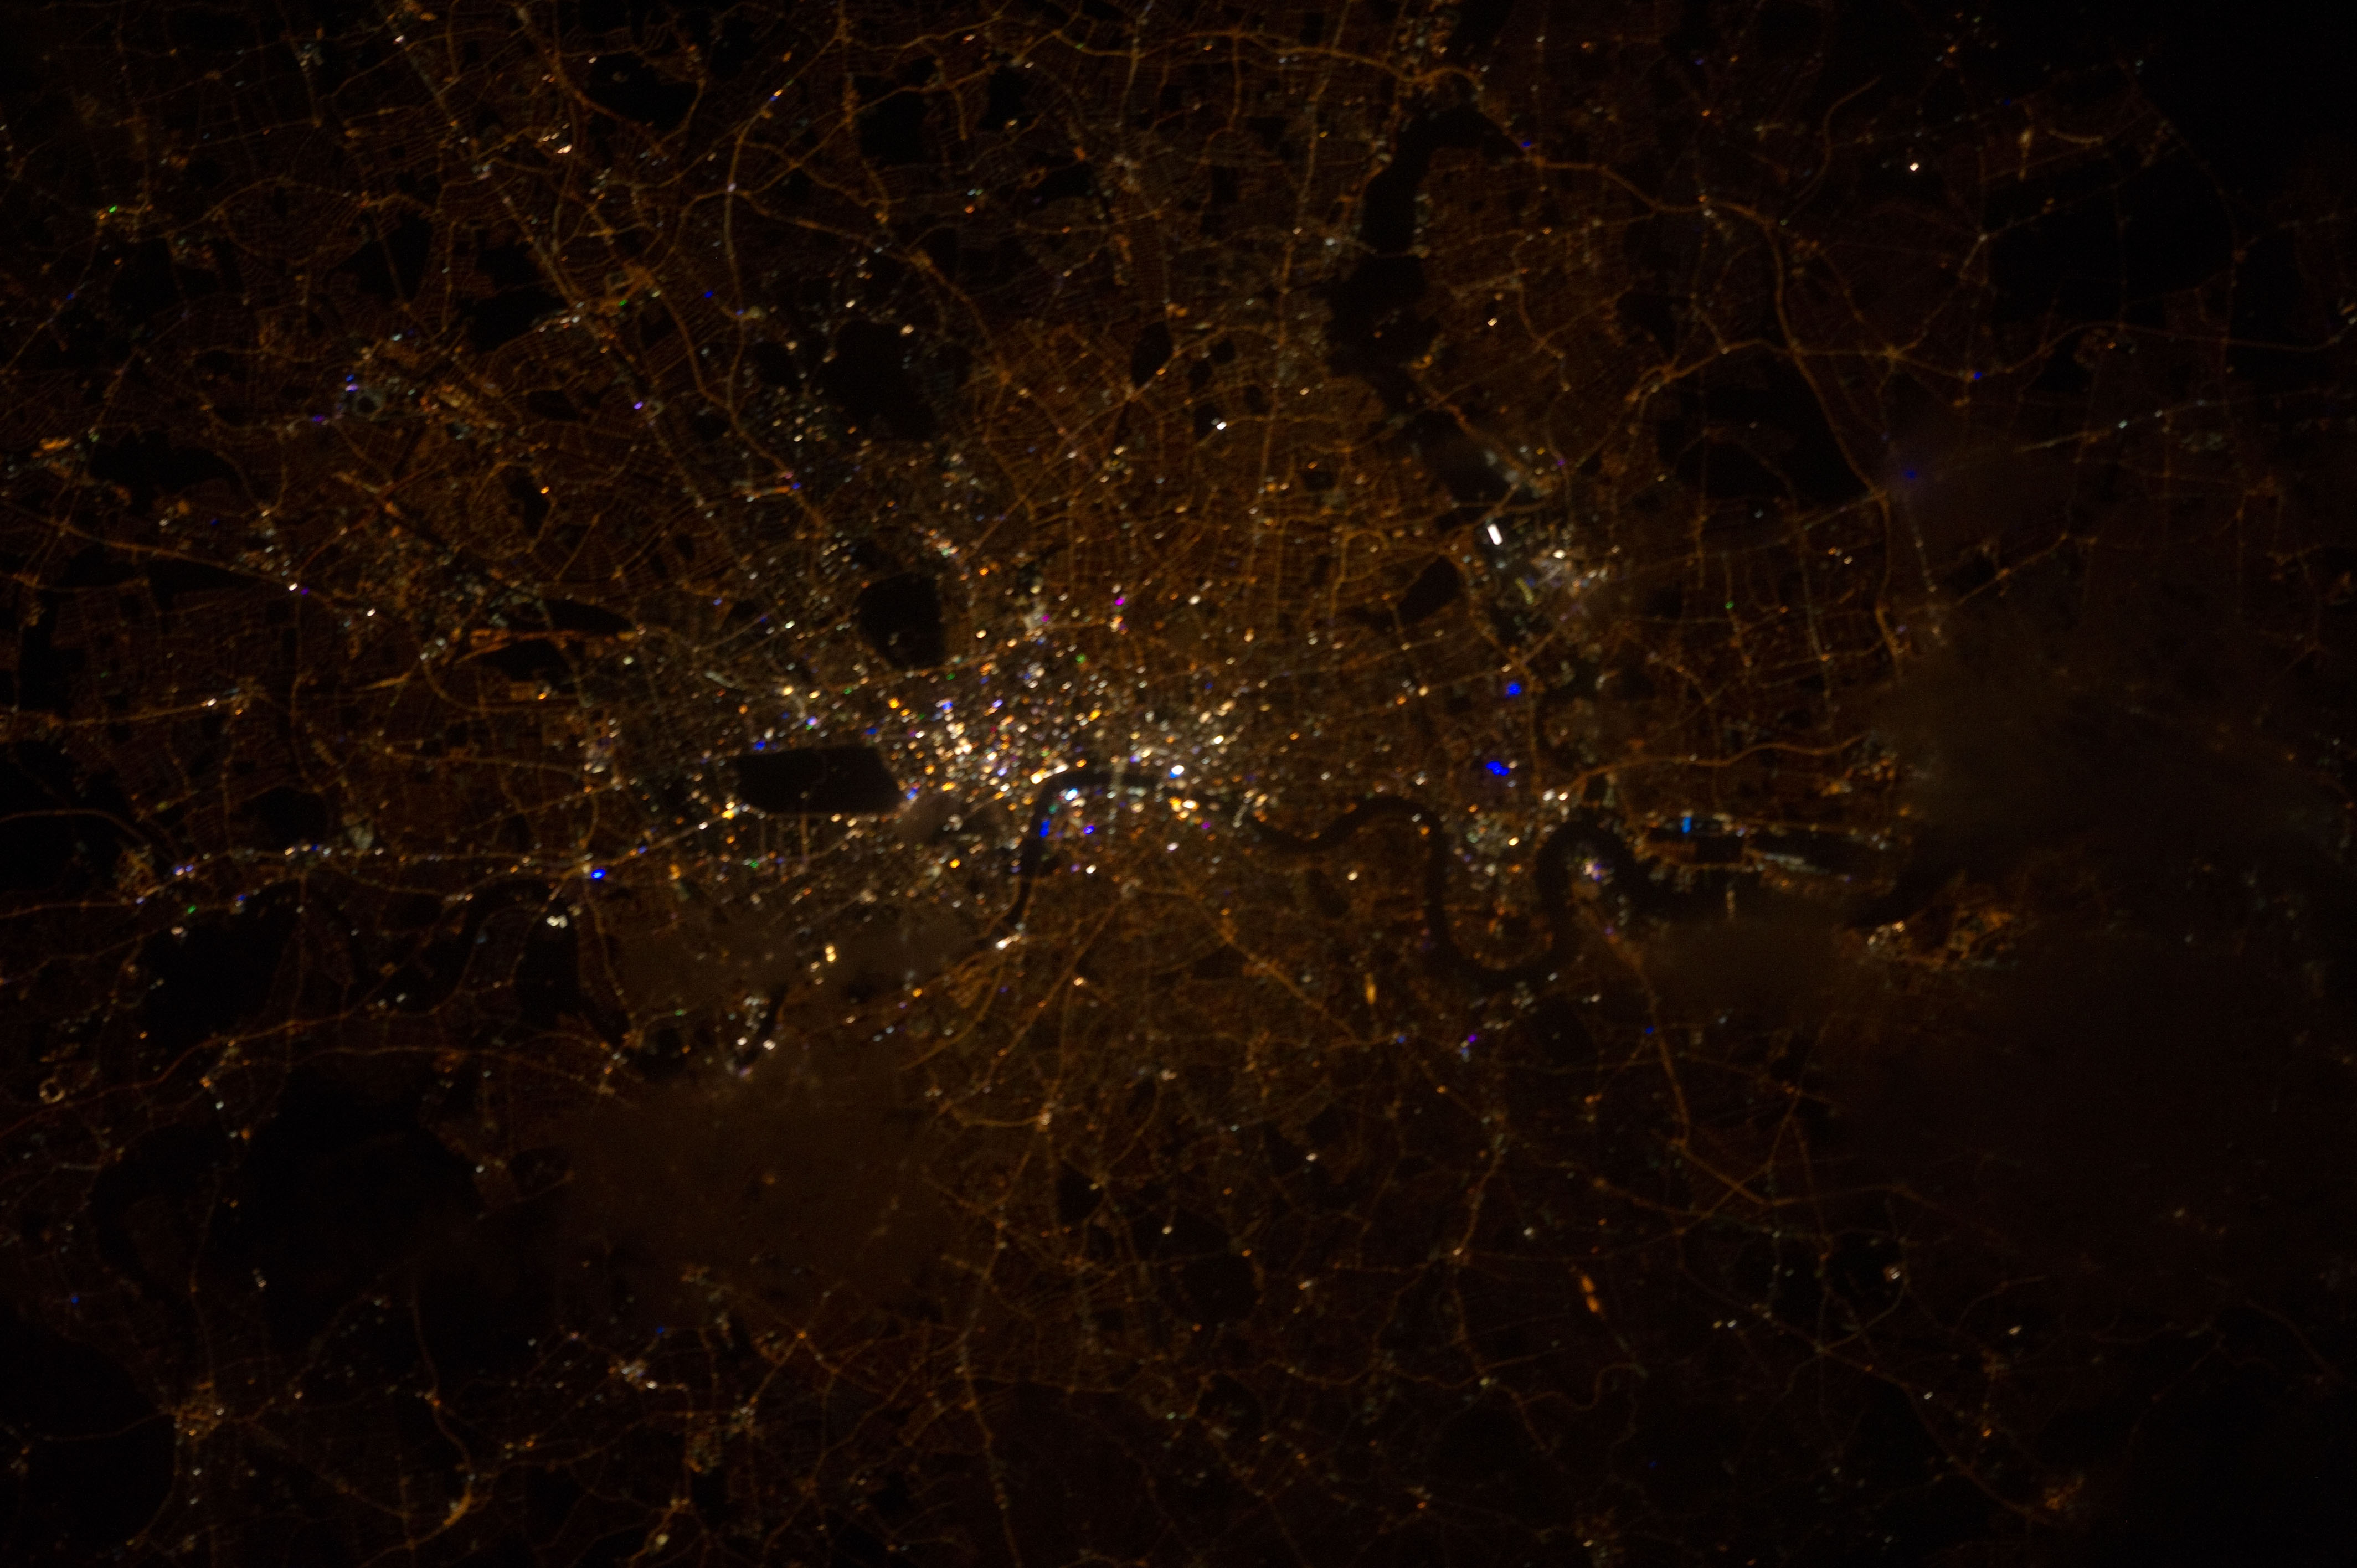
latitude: 51.5
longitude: -0.1
